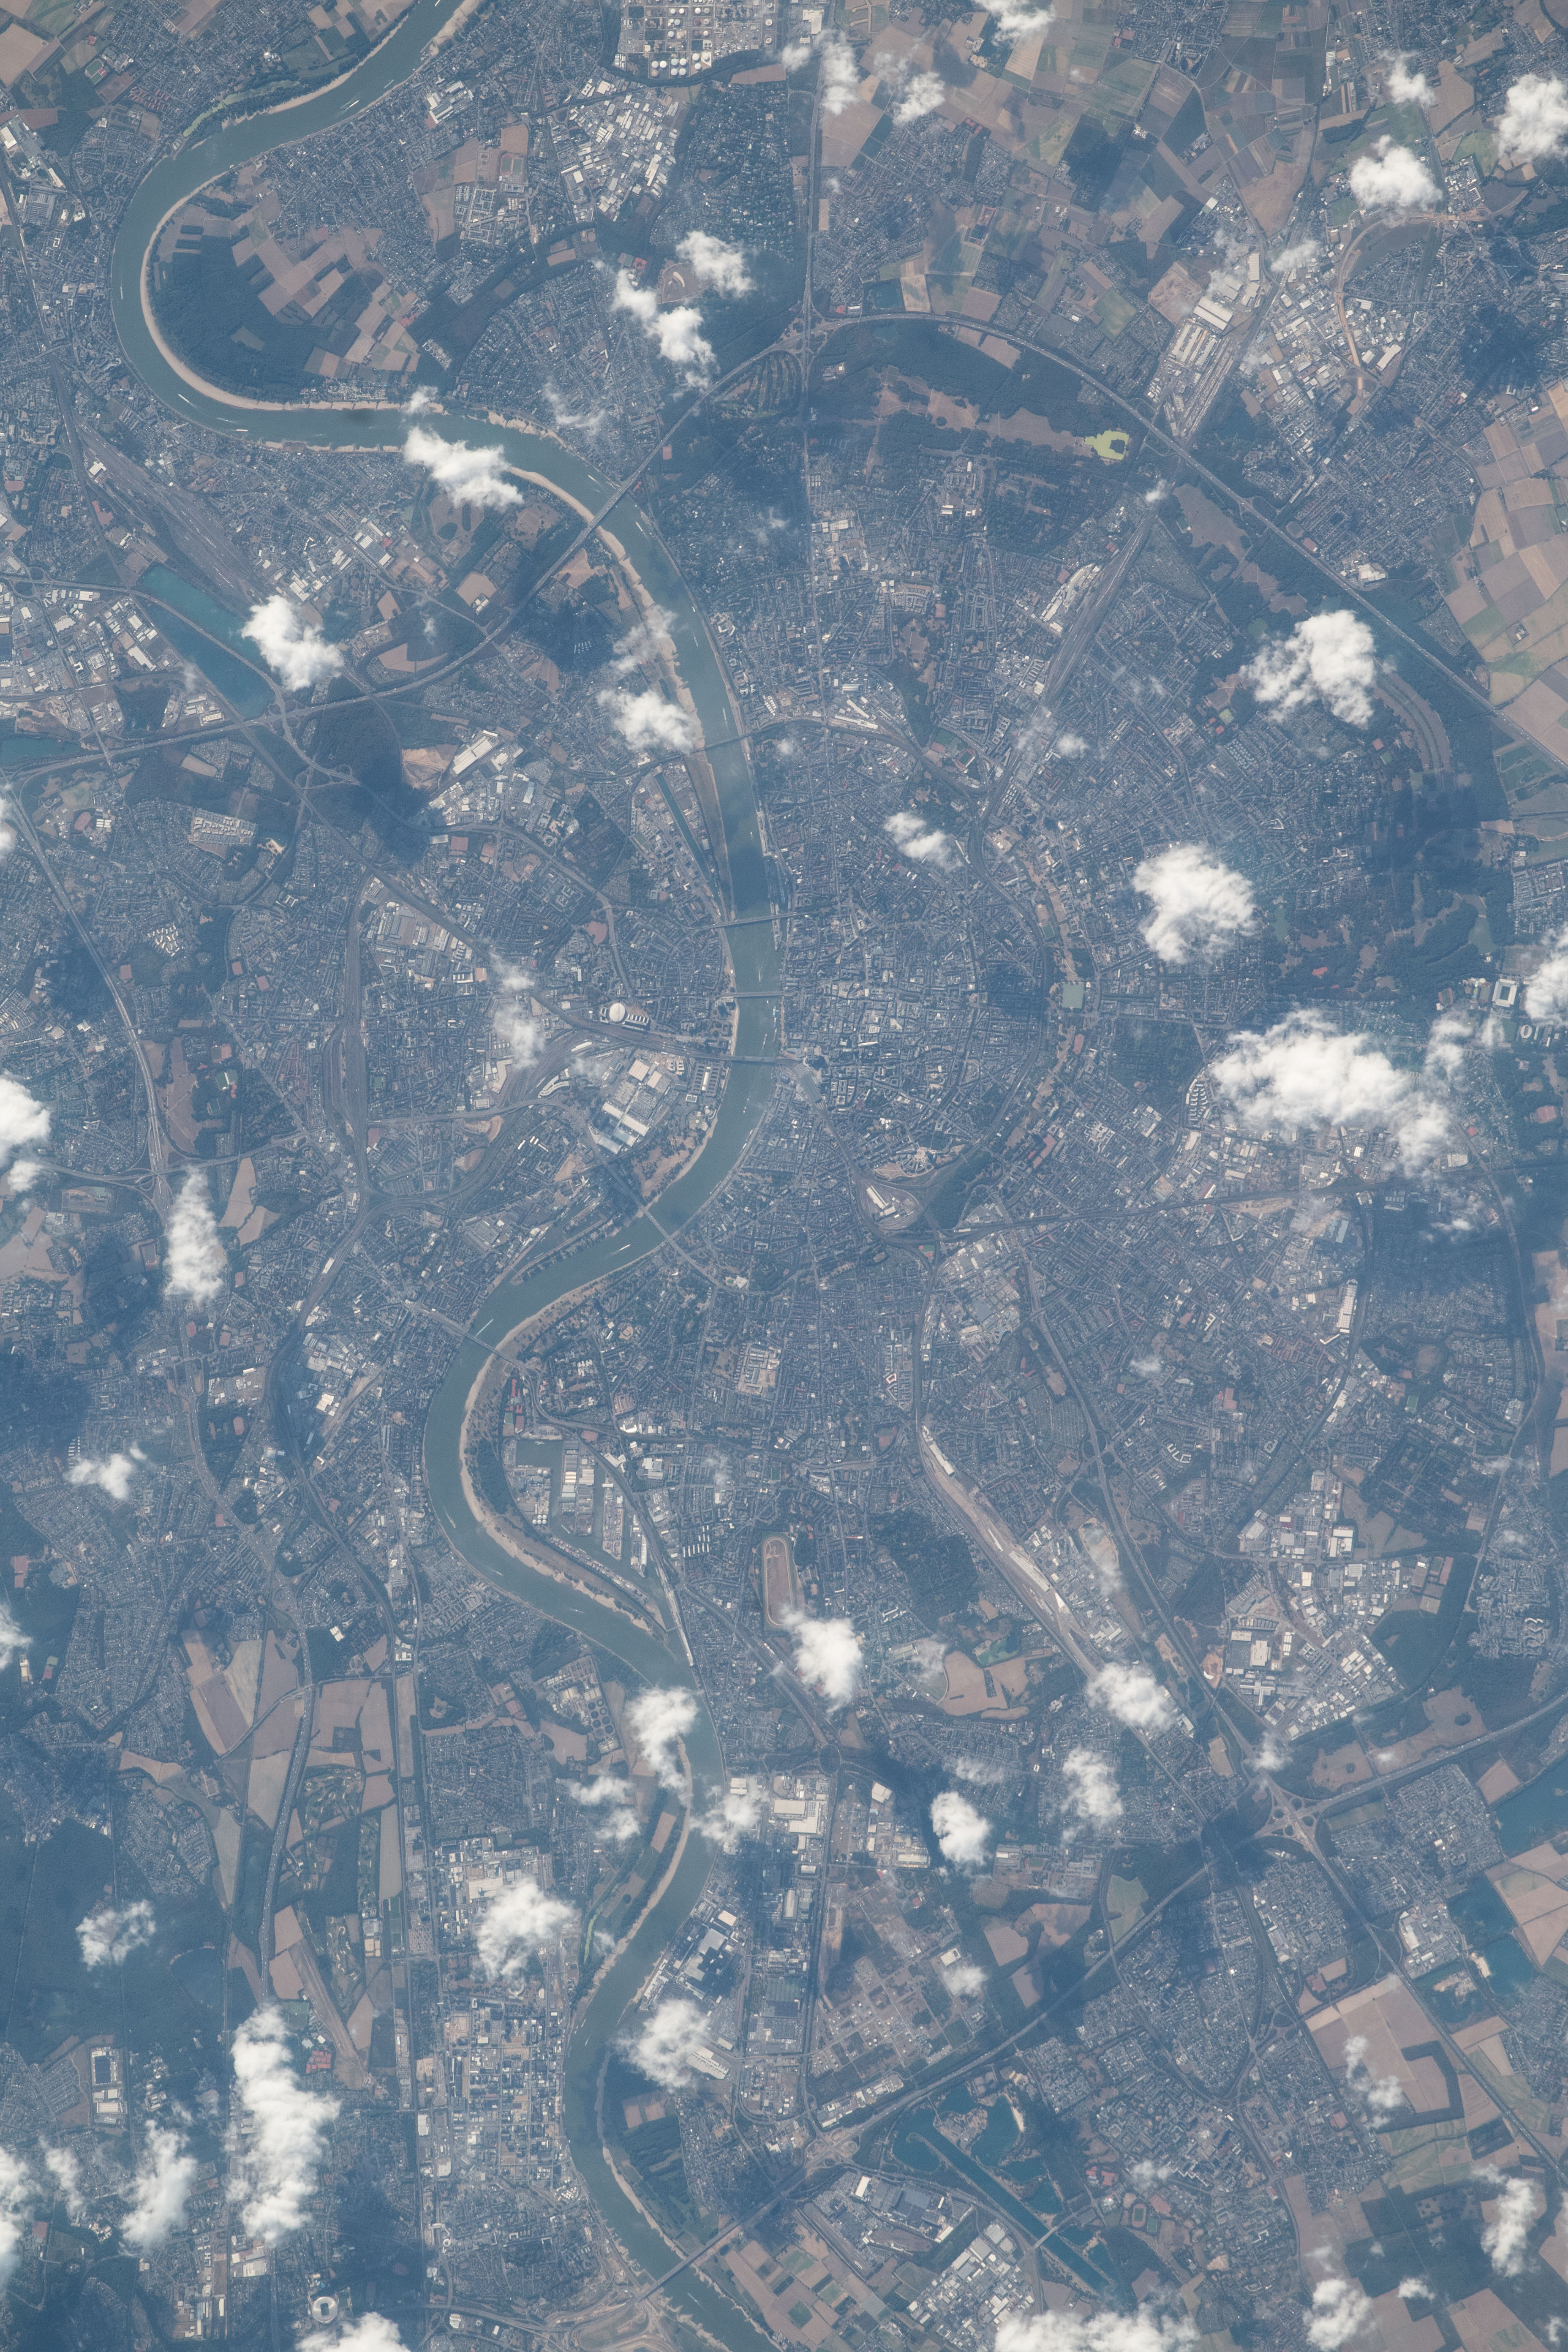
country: GERMANY
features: COLOGNE, RHINE RIVER
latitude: 51.0
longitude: 7.0
